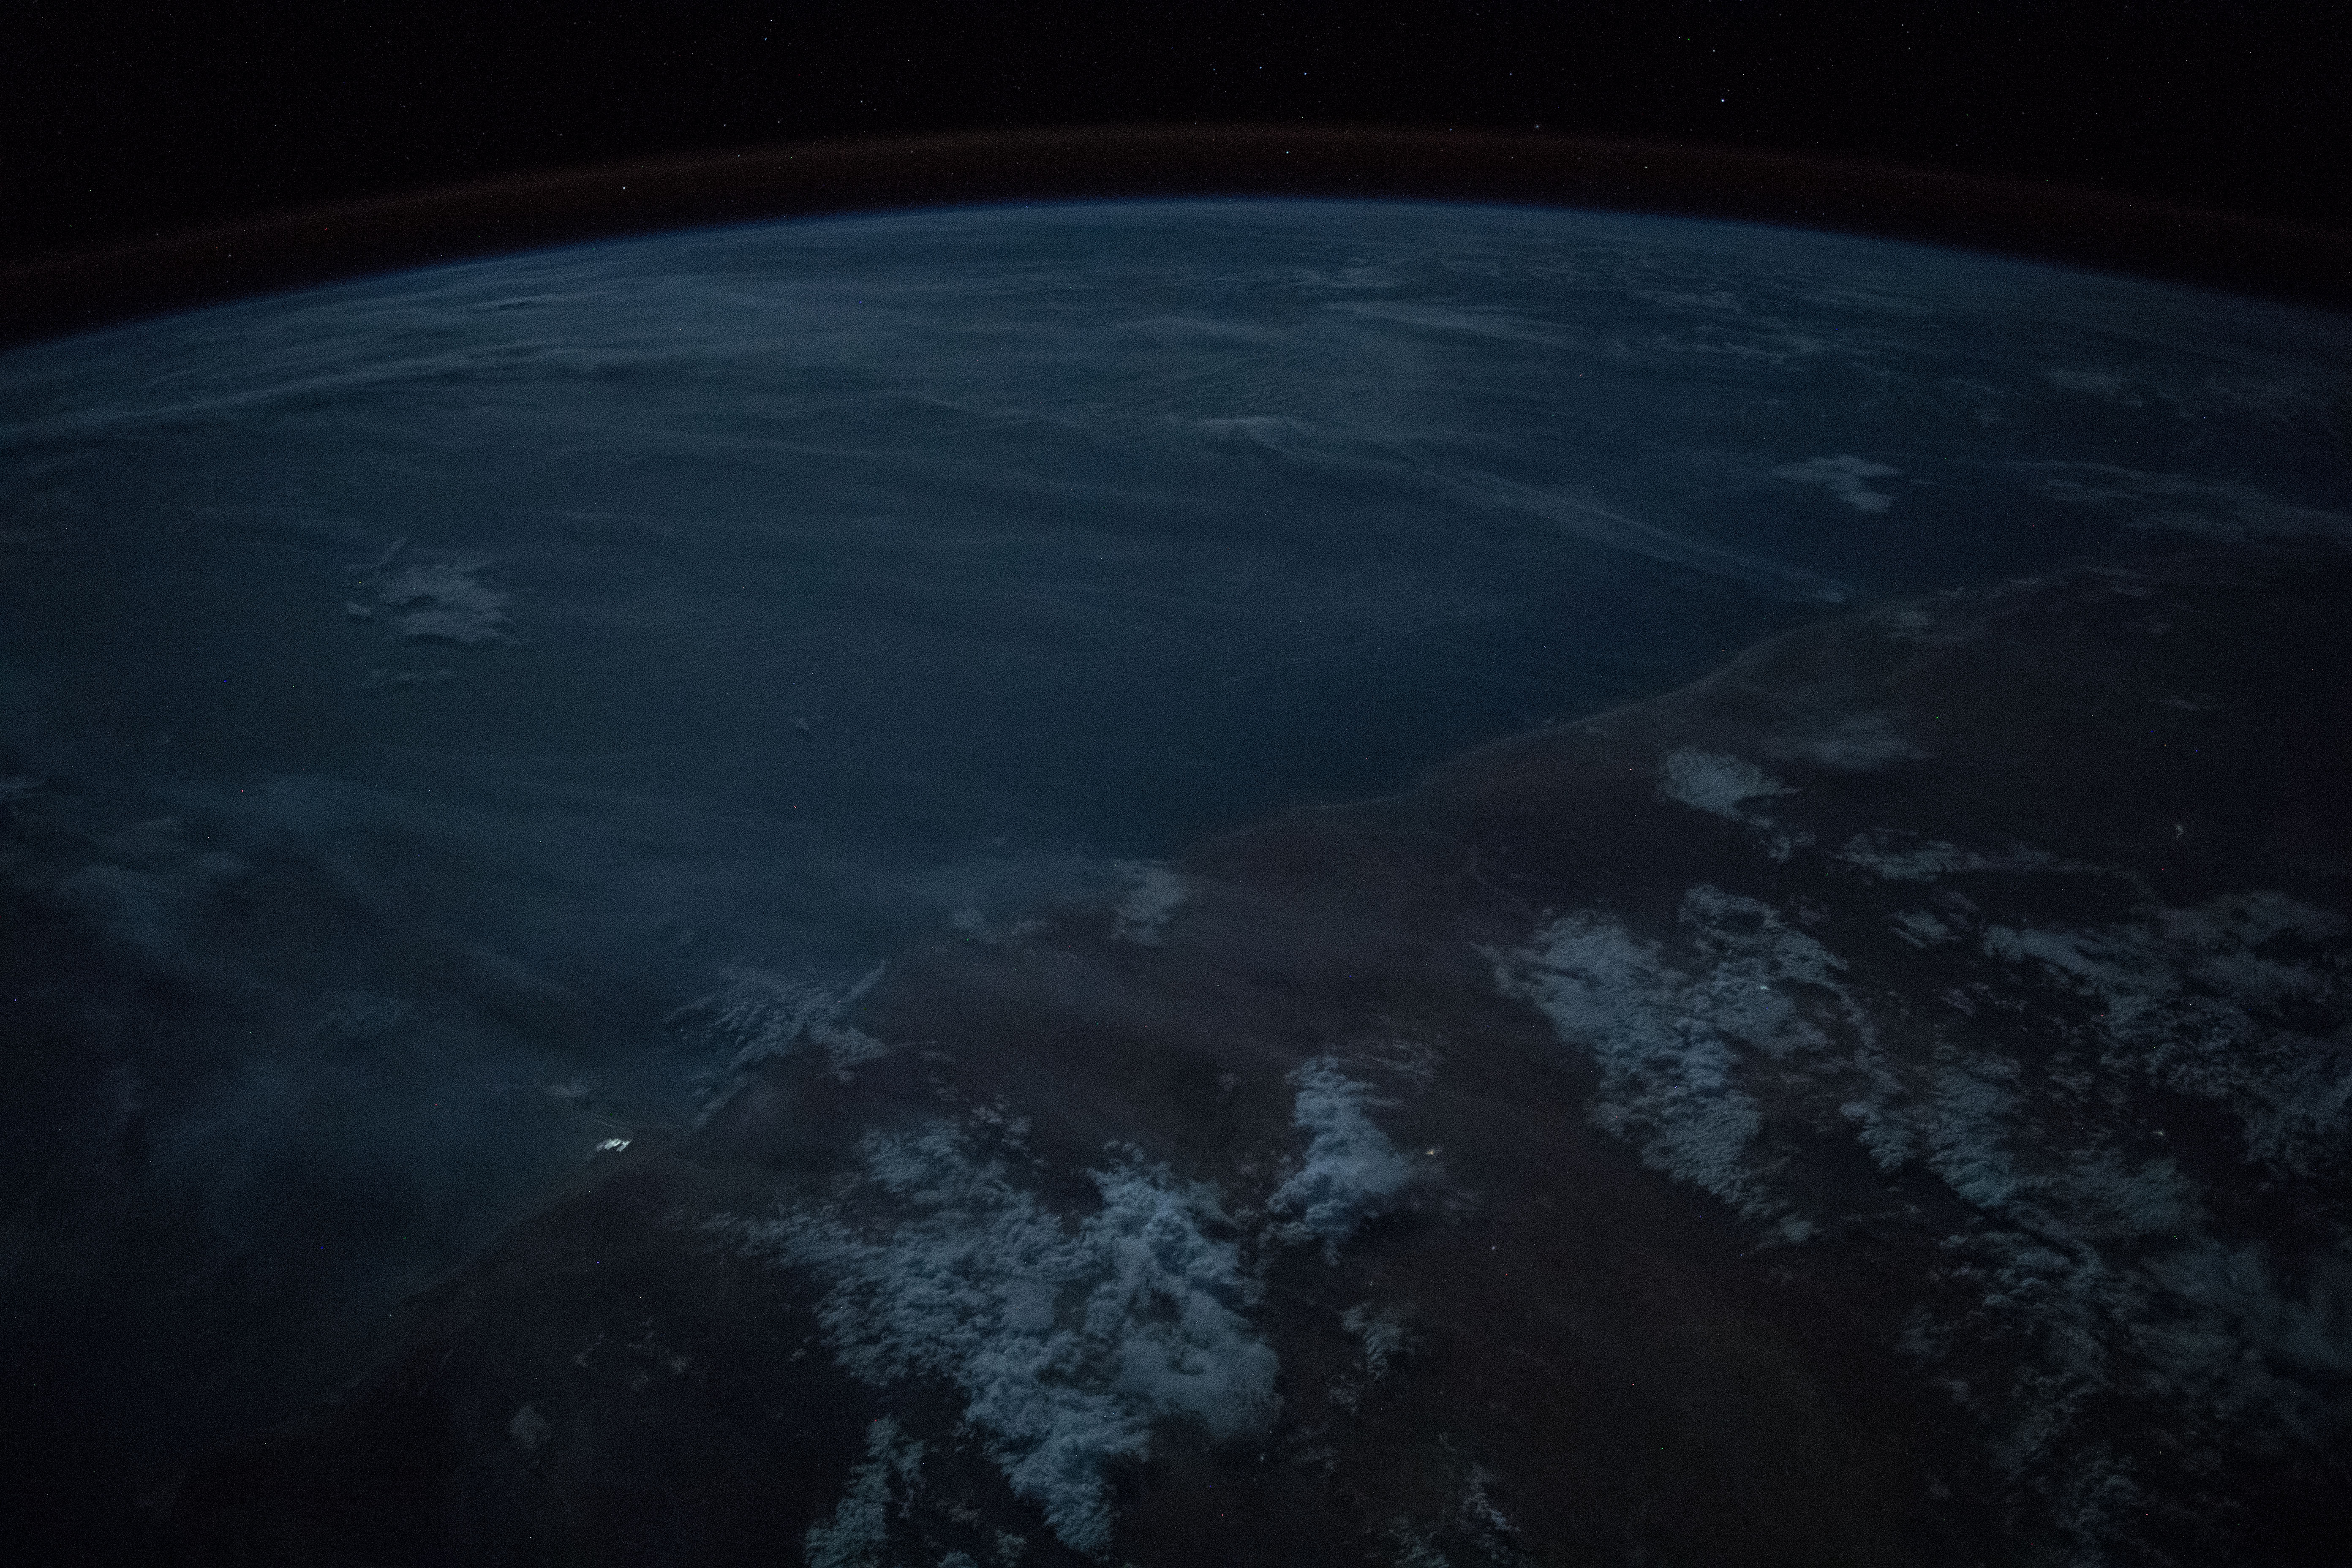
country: SOMALIA
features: EYL CITY, EYL PARK, BANDAR BEYLA TOWN, HAFUN TOWN, NIGHT, EARTH LIMB
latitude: 7.5
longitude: 50.0
